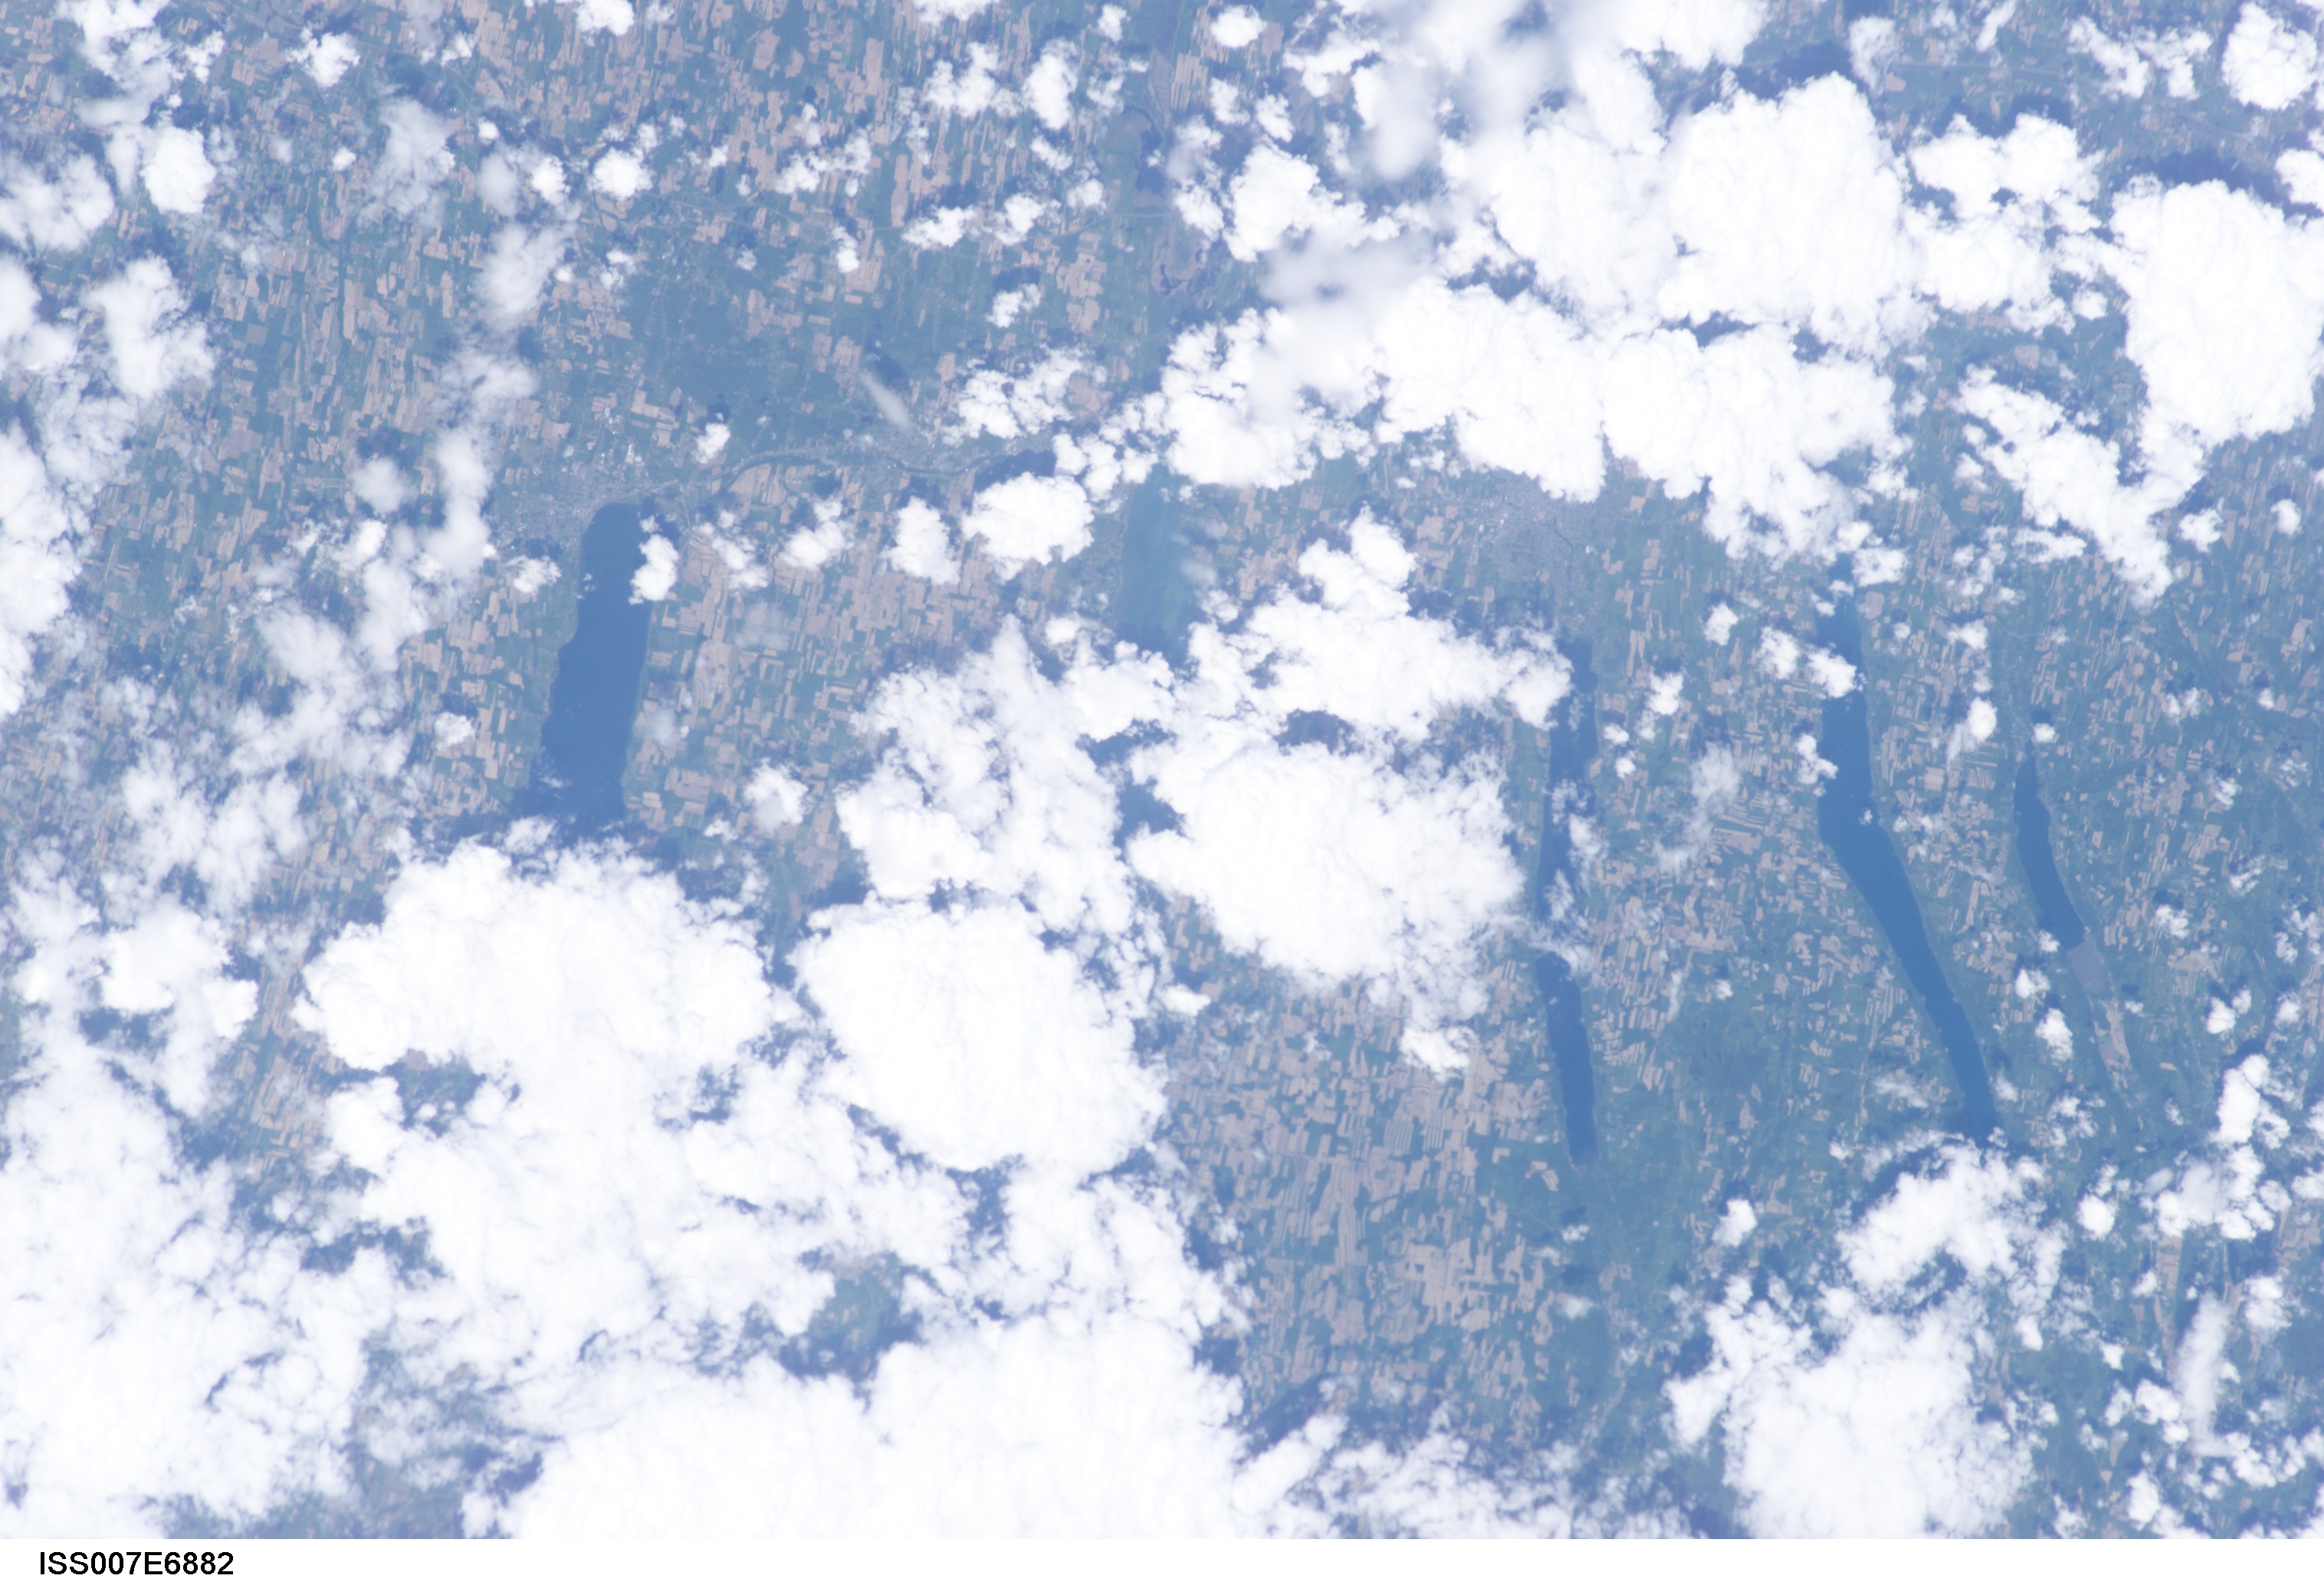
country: USA-NEW YORK
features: FINGER LAKES, CLOUDS
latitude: 43.0
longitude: -76.5
